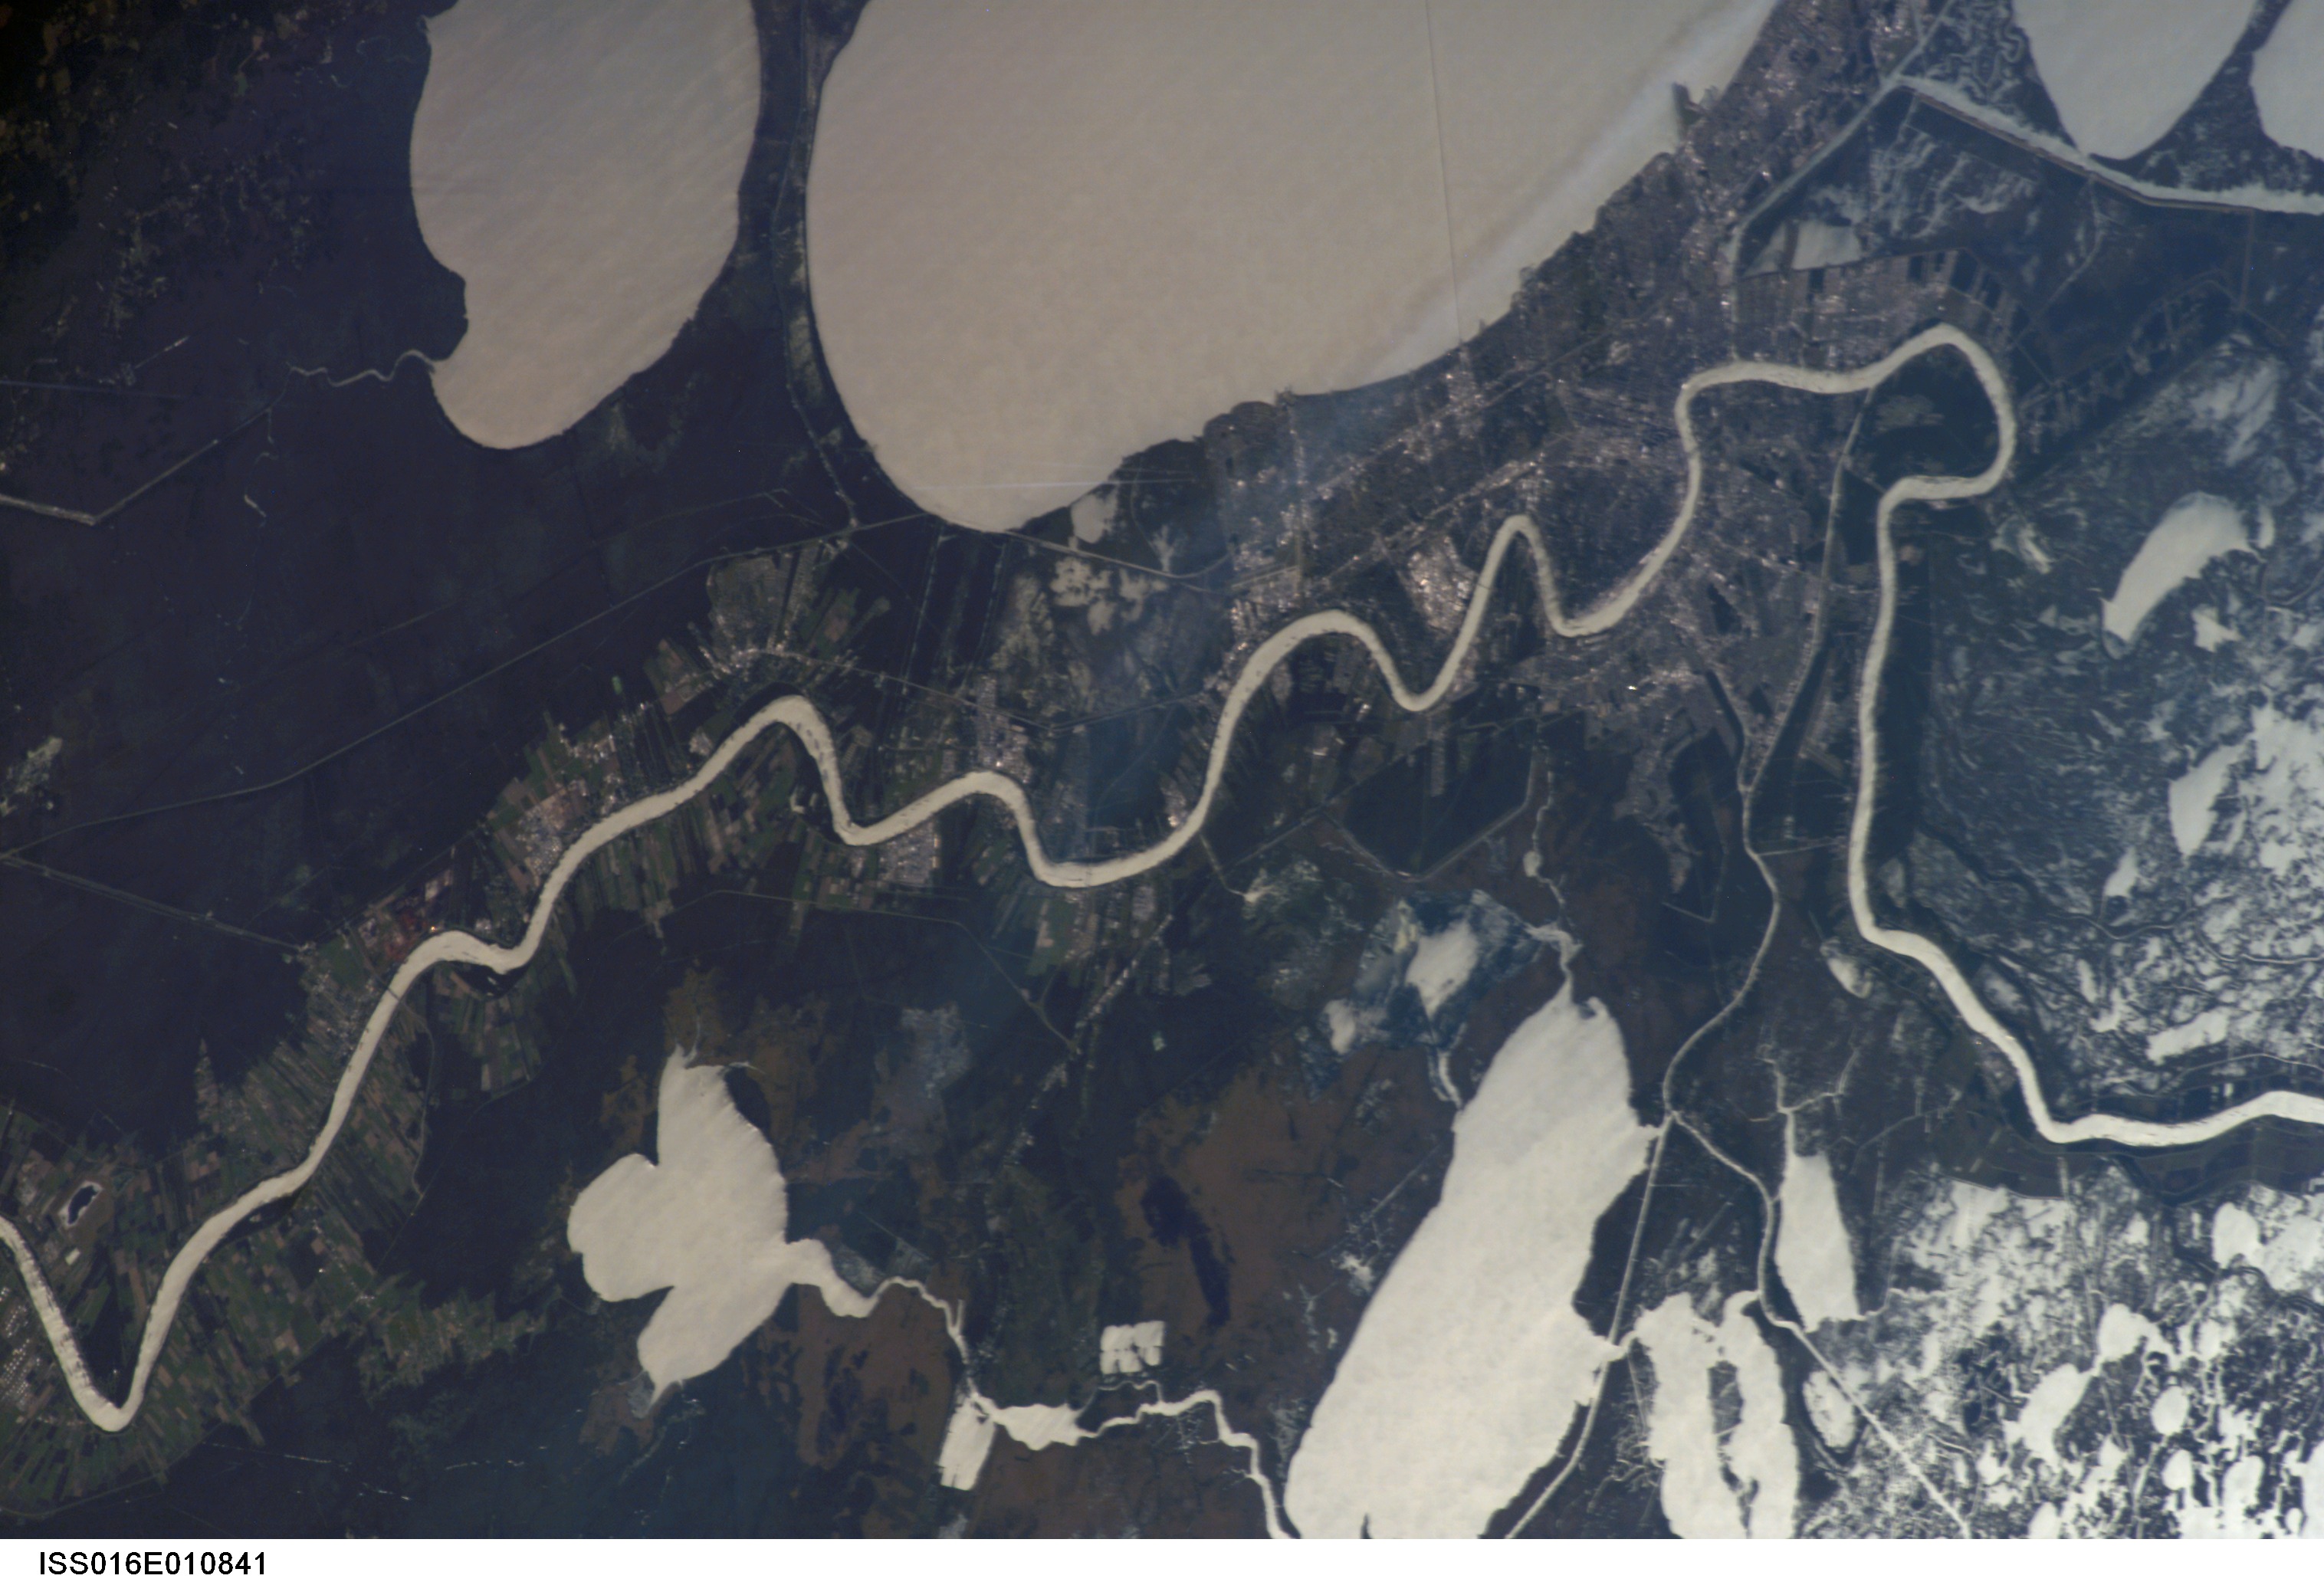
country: USA-LOUISIANA
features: MISSISSIPPI R., NEW ORLEANS, L.
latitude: 30.0
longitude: -90.5
